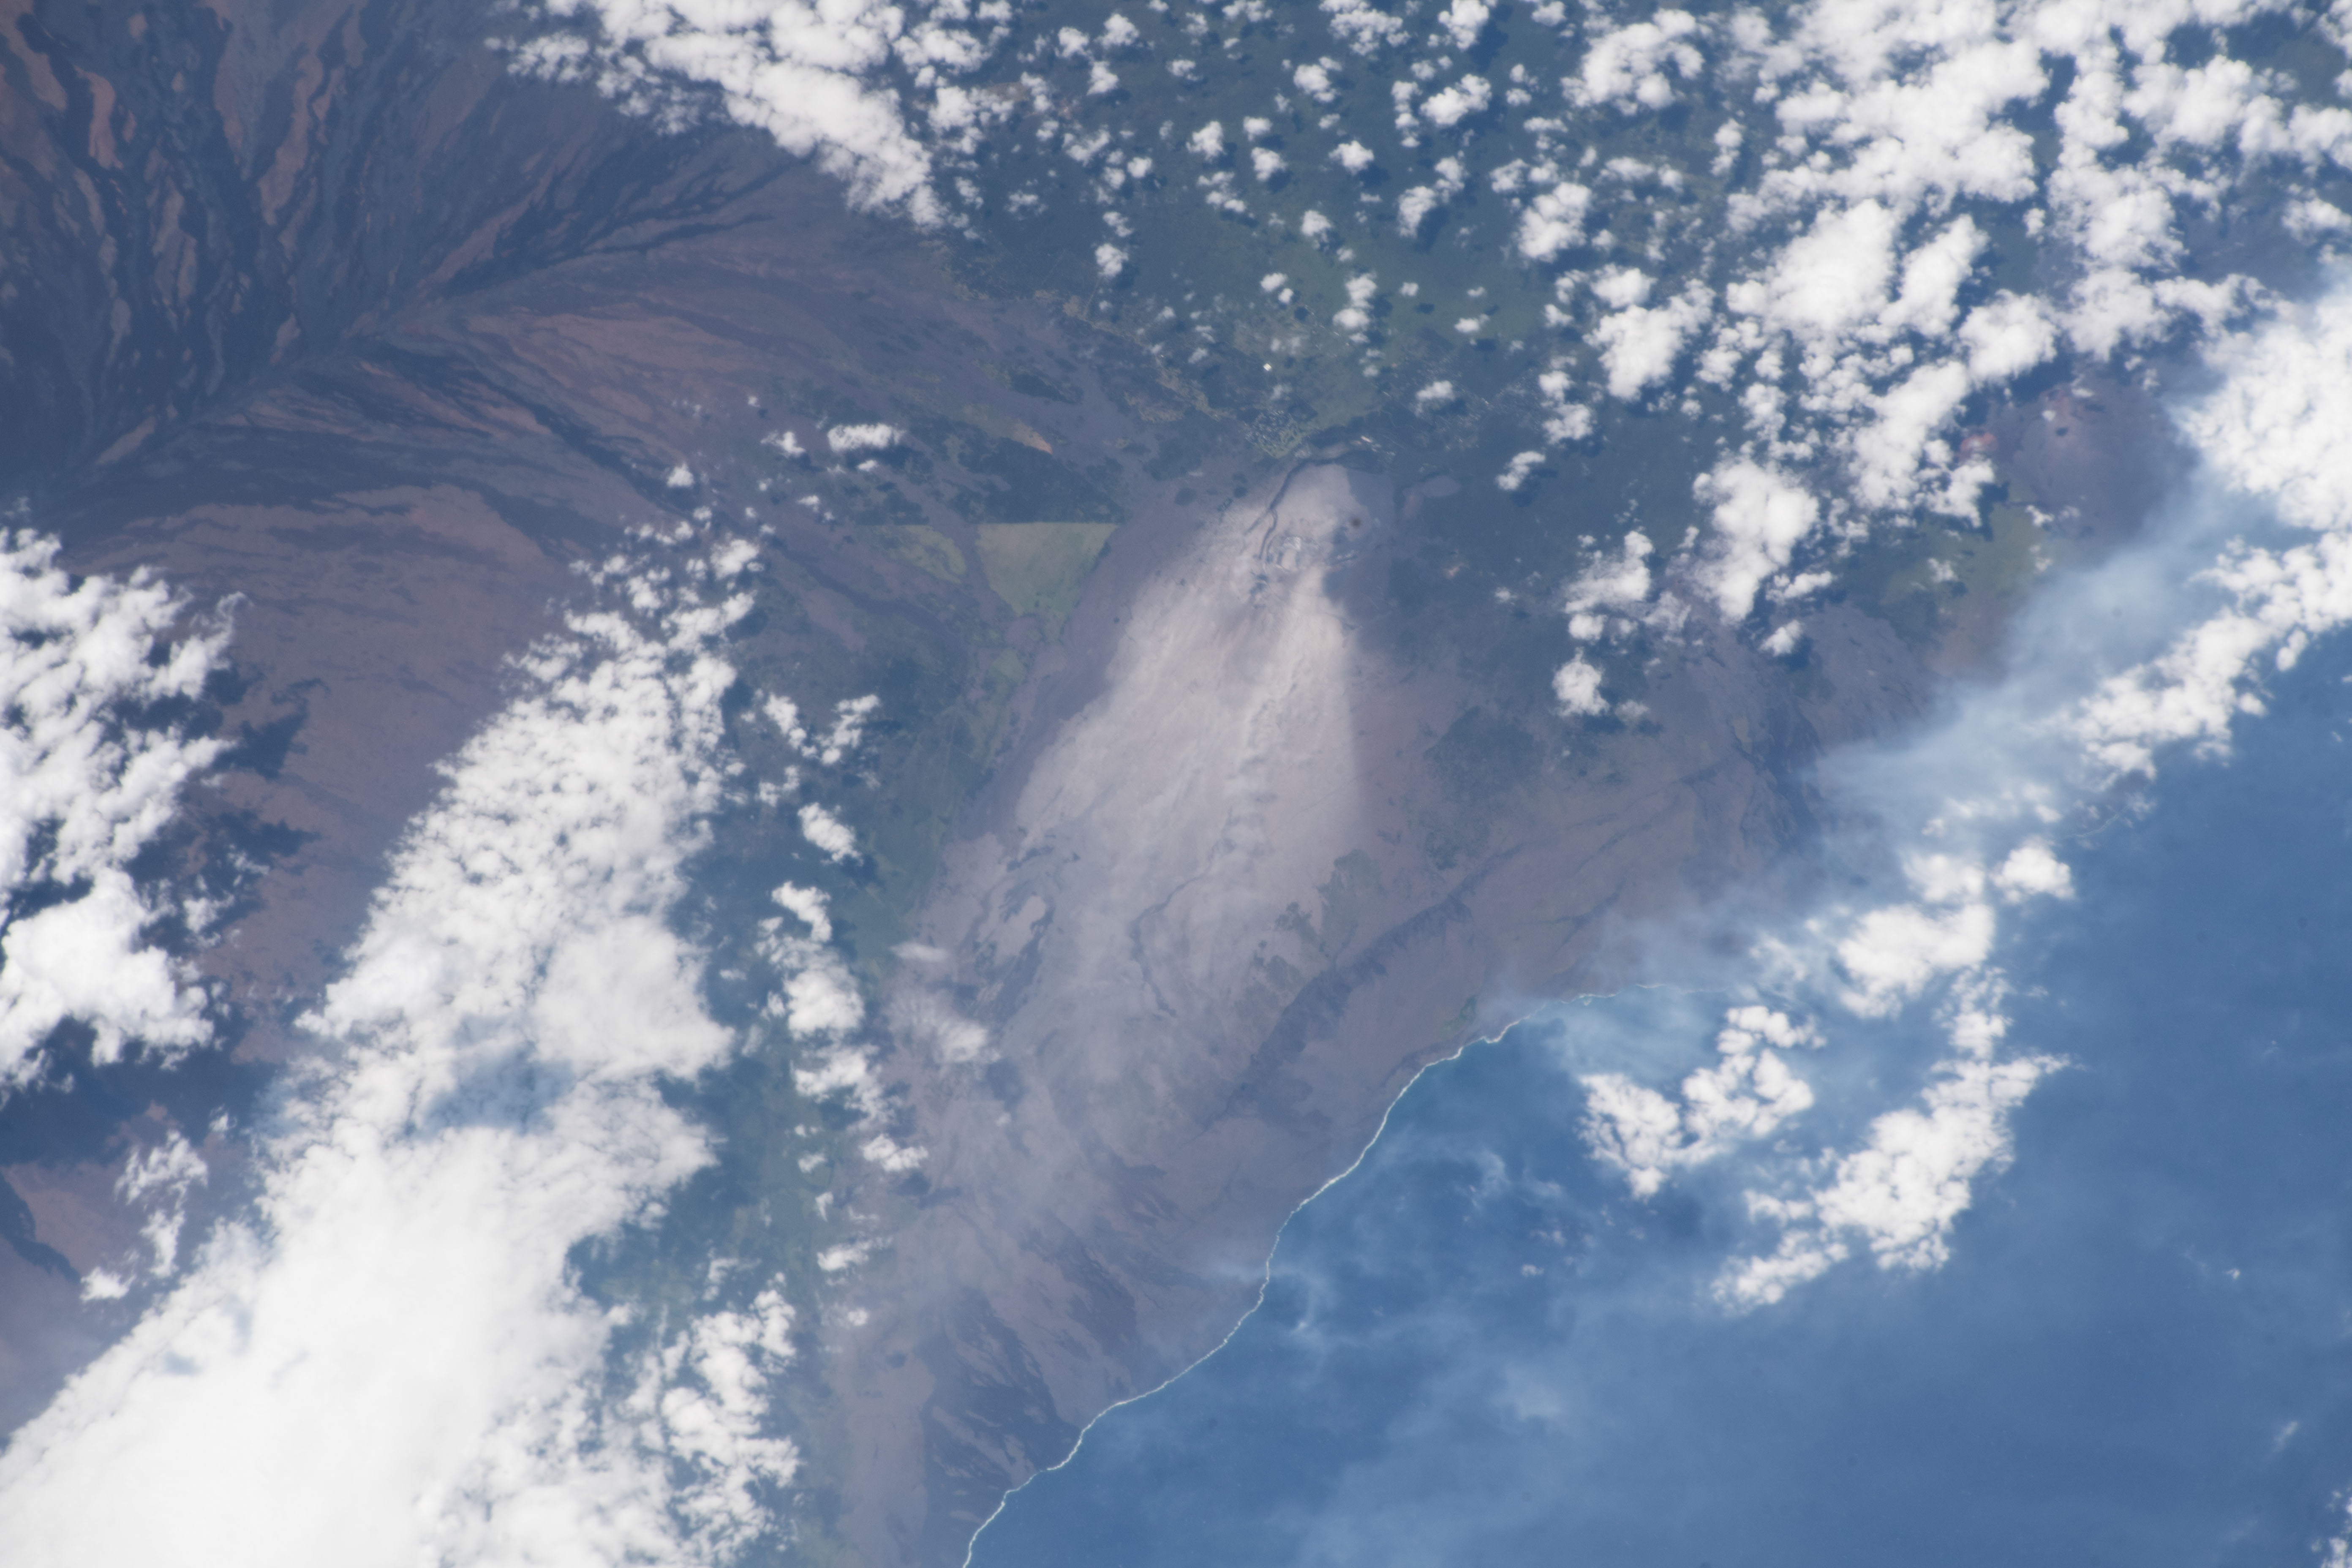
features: VOL.,KÎLAUEA CALDERA,HAWAII,KILAUEA IKI CRATER,ISLAND OF HAWAII,SMOKE PLUME,O.,I.,KÎLAUEA VOLCANO,HAWAIʻI VOLCANOES NATIONAL PARK
